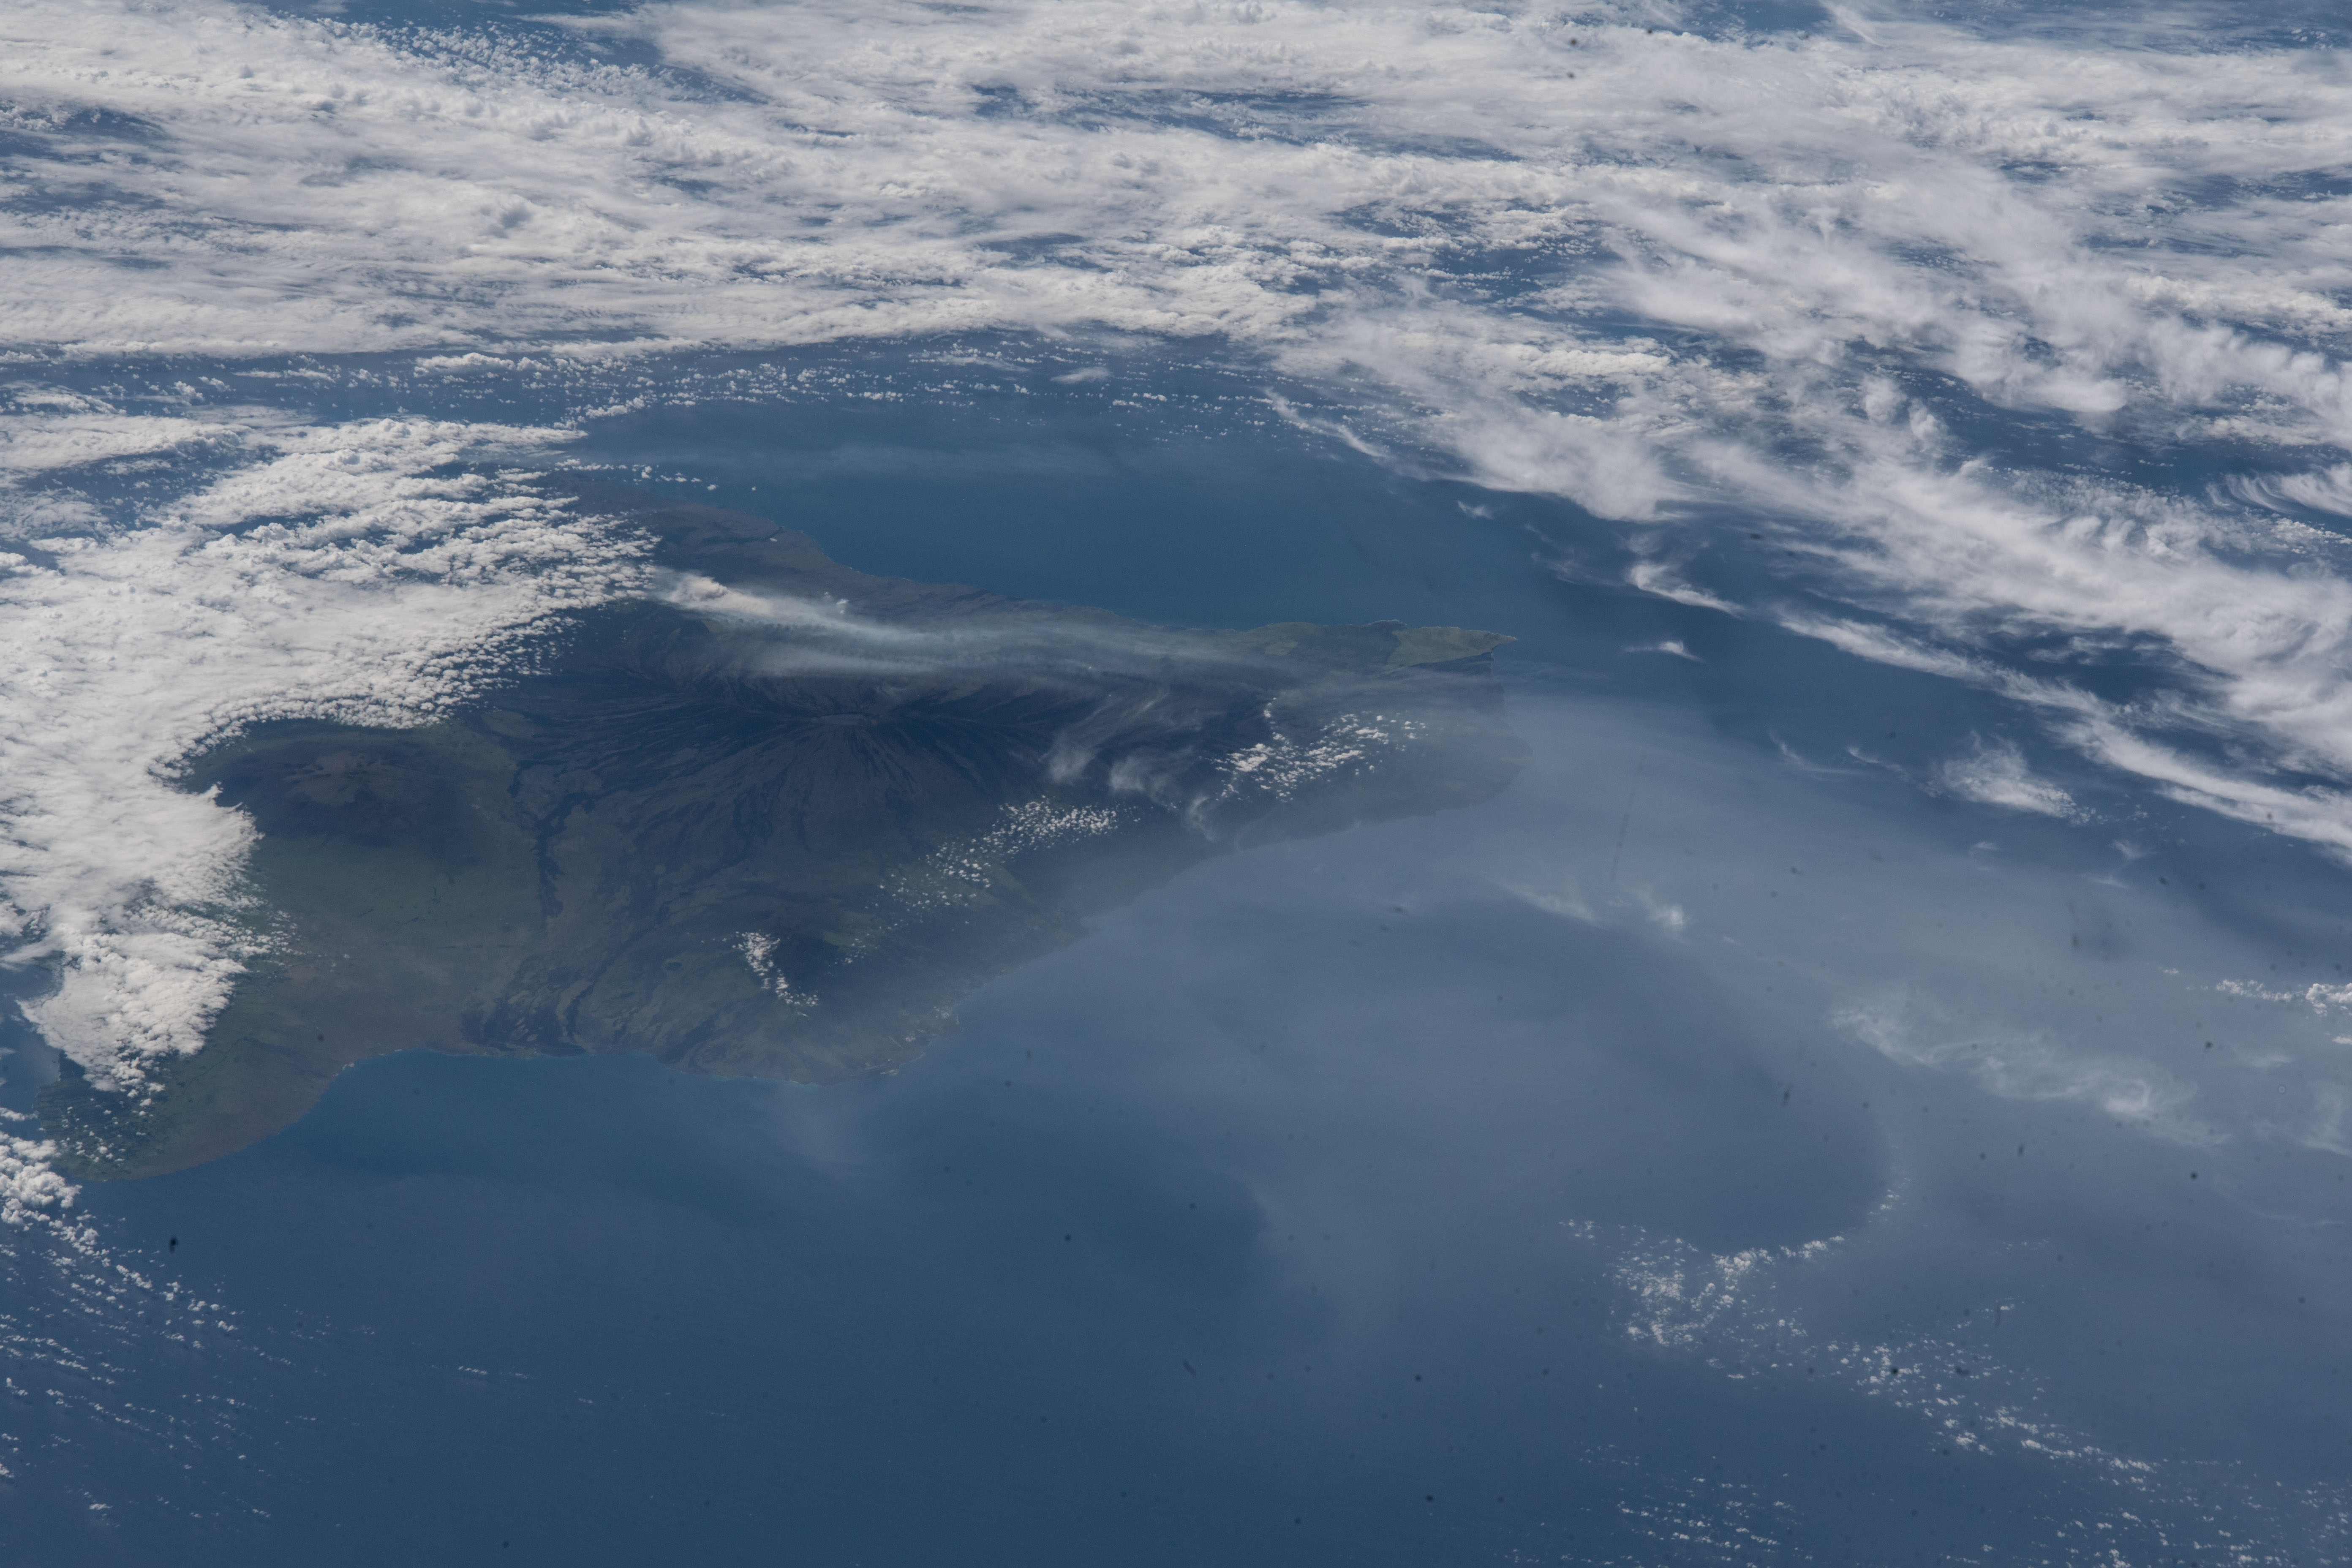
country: USA-HAWAII
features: BIG ISLAND, MAUNA LOA, ERUPTION
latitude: 19.3
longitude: -155.8
